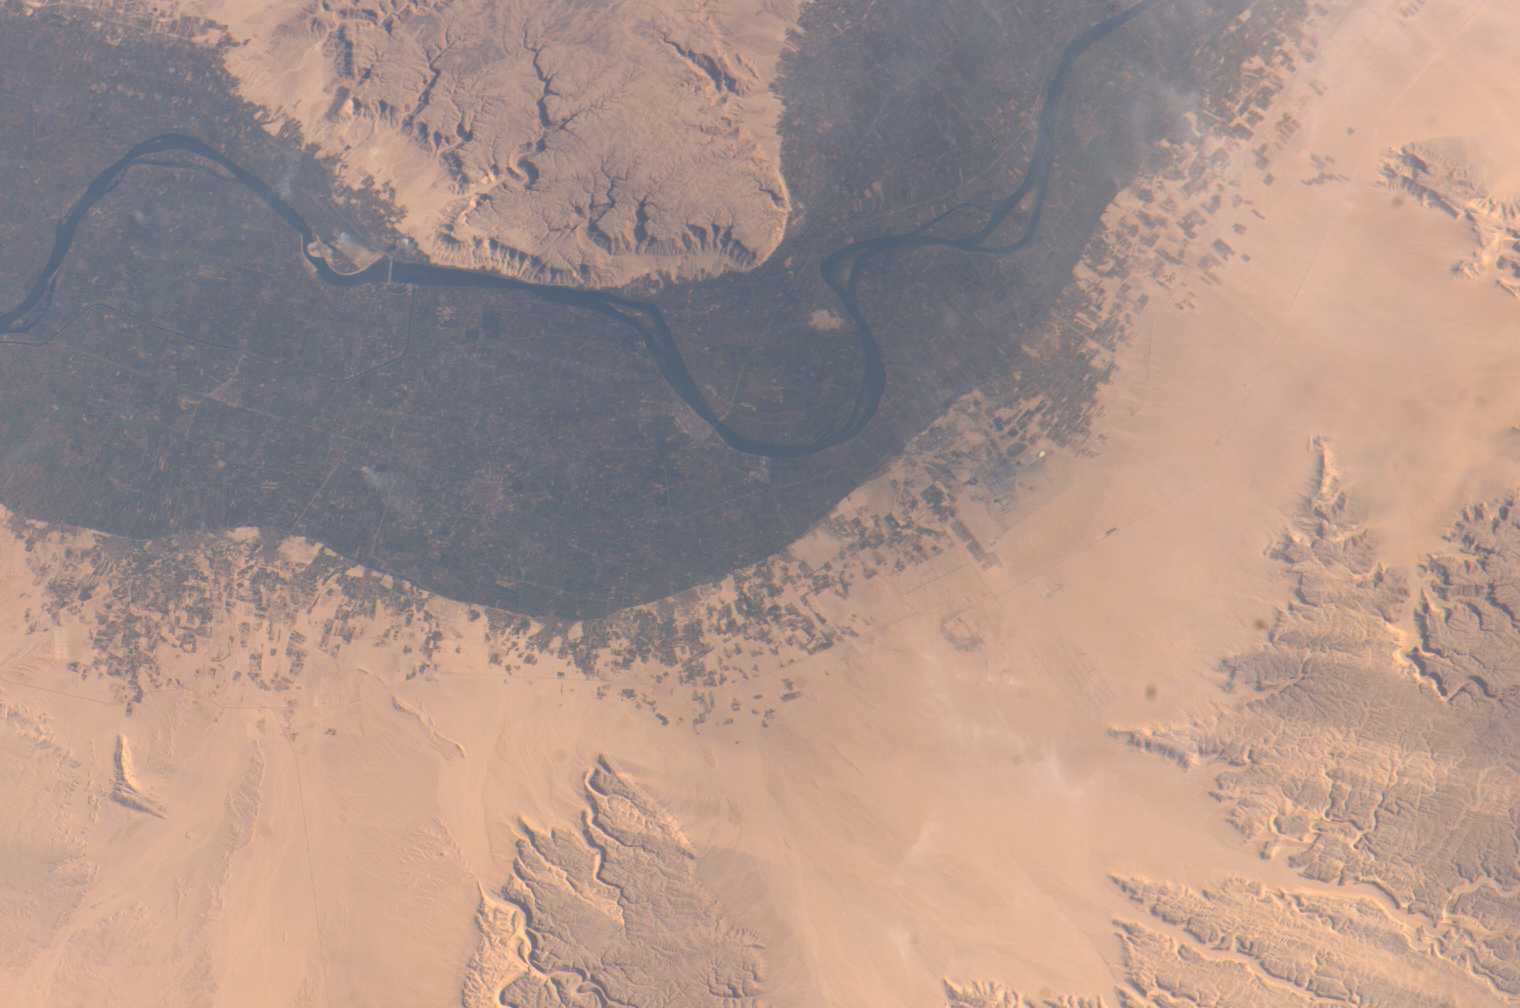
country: EGYPT
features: NAG' HAMMADI, CANALS, VEG.
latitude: 26.0
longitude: 32.0
